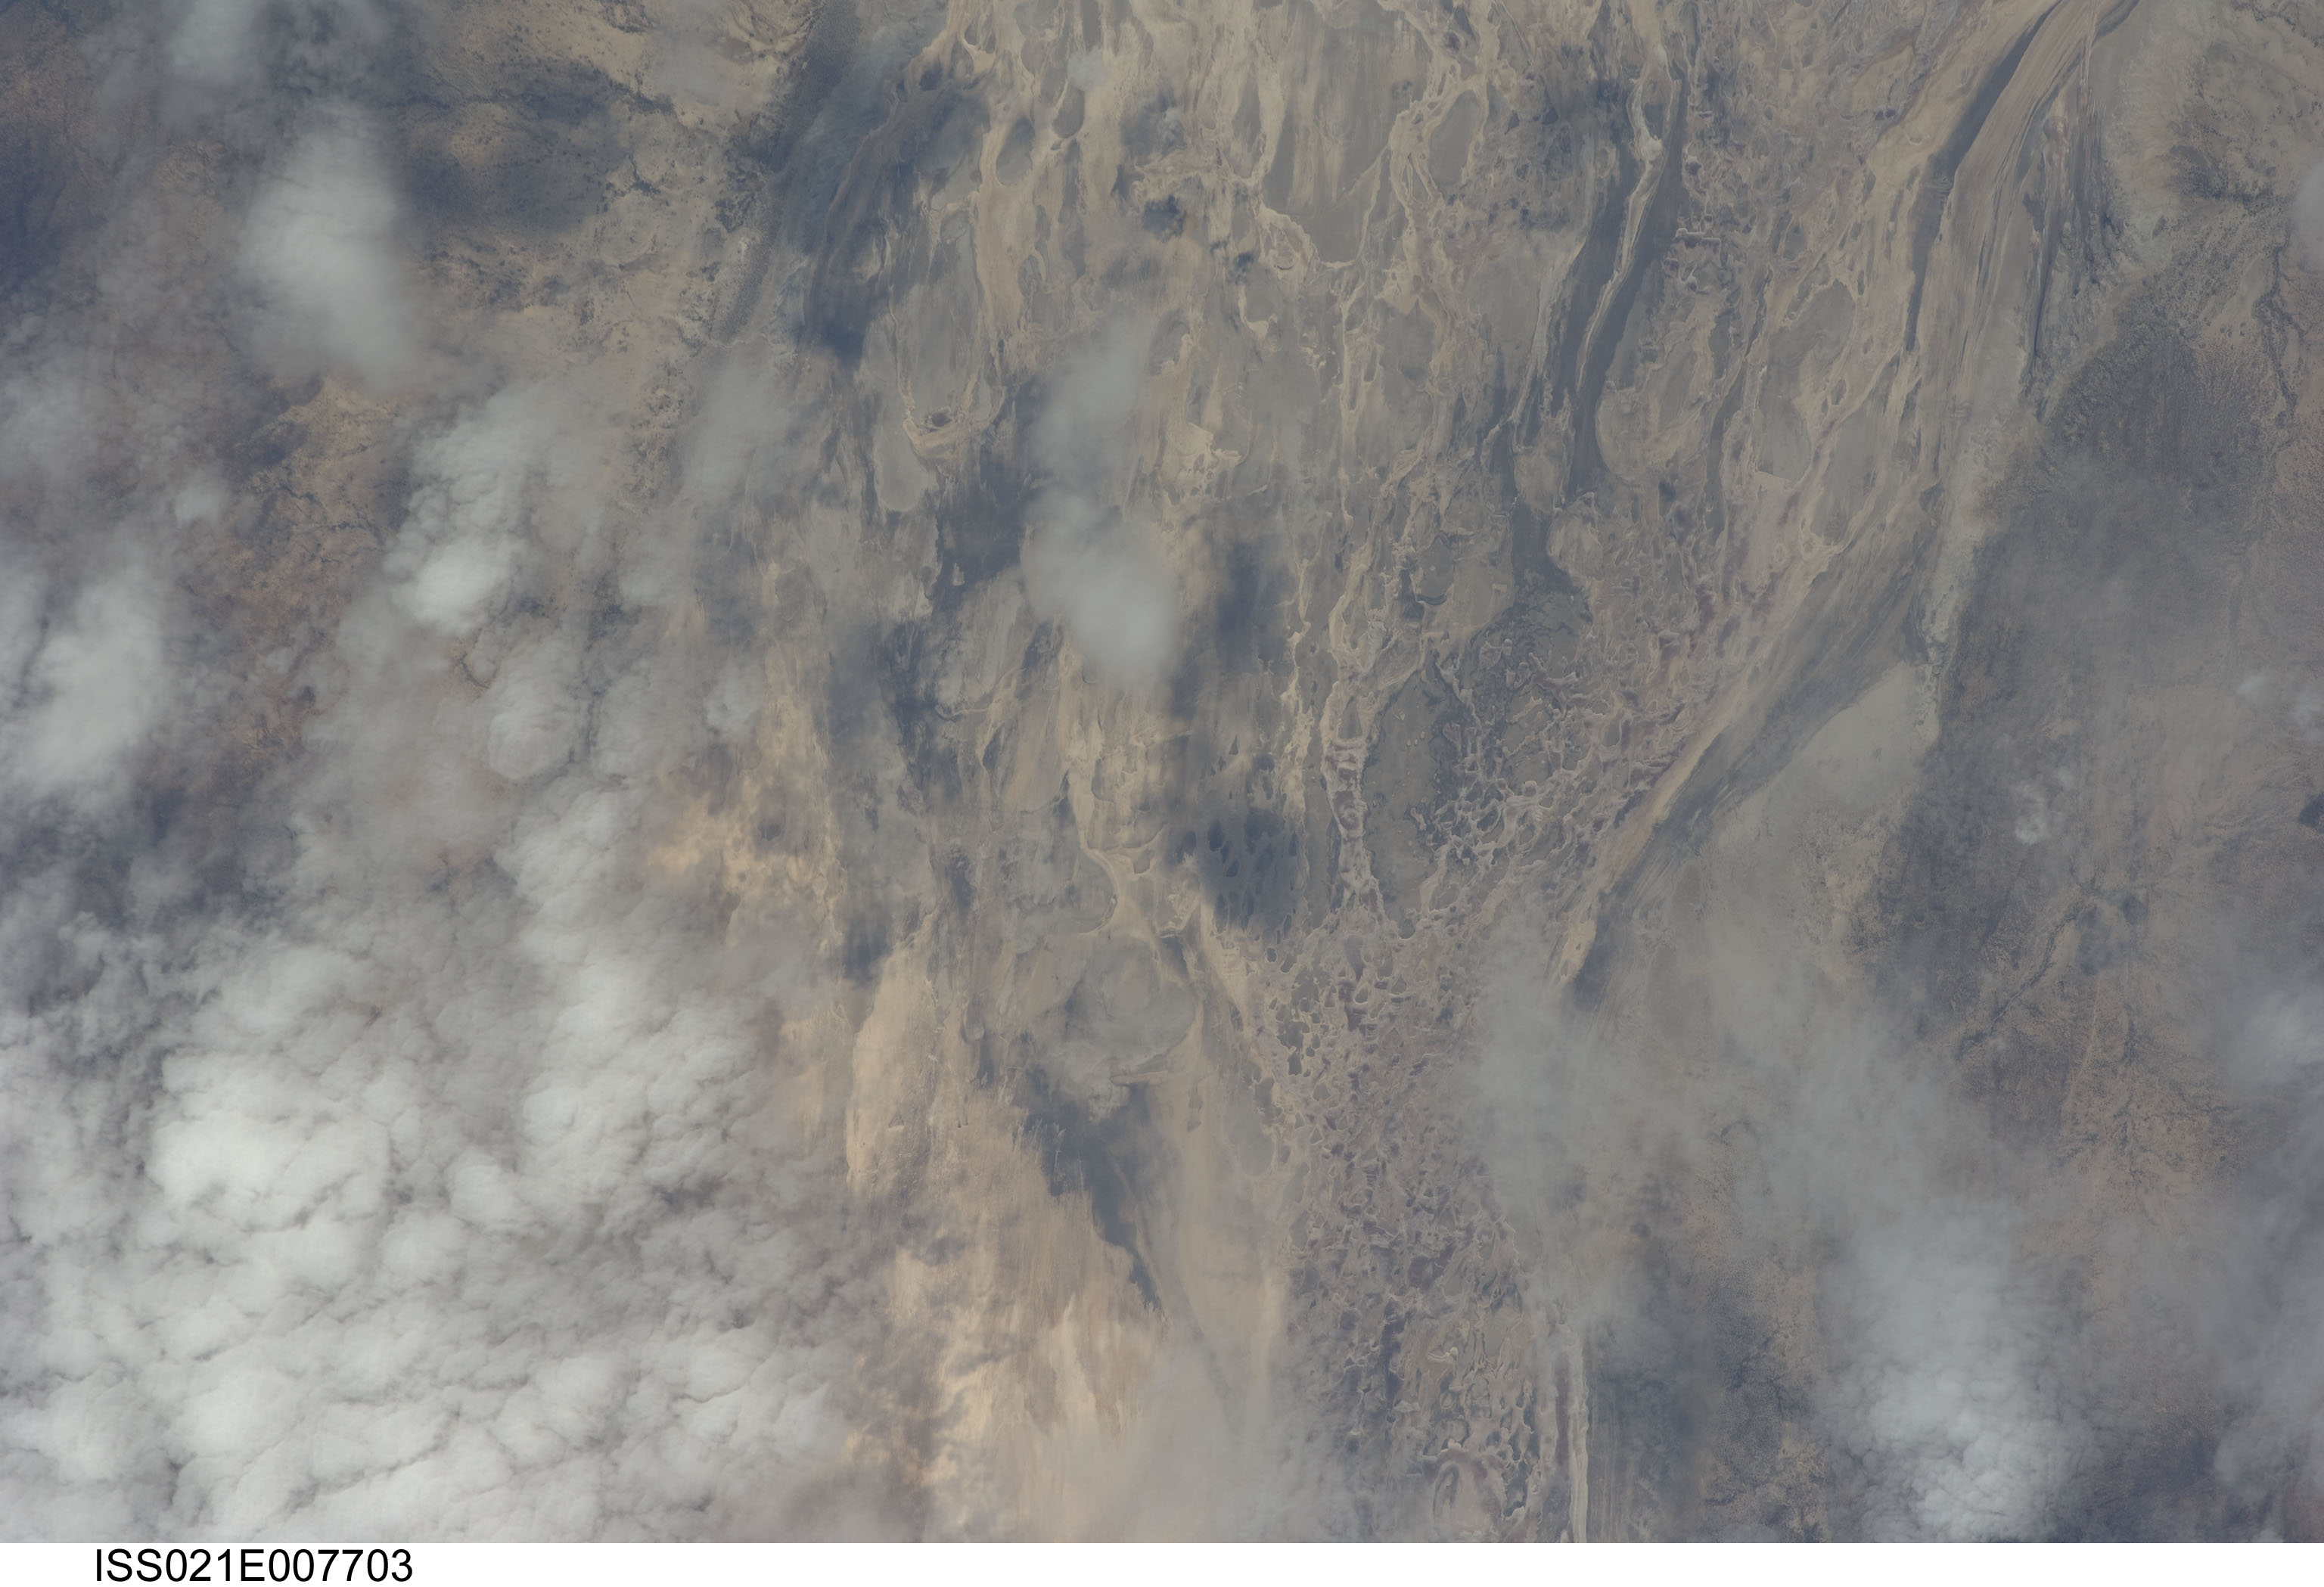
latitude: -3.7
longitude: 35.0
